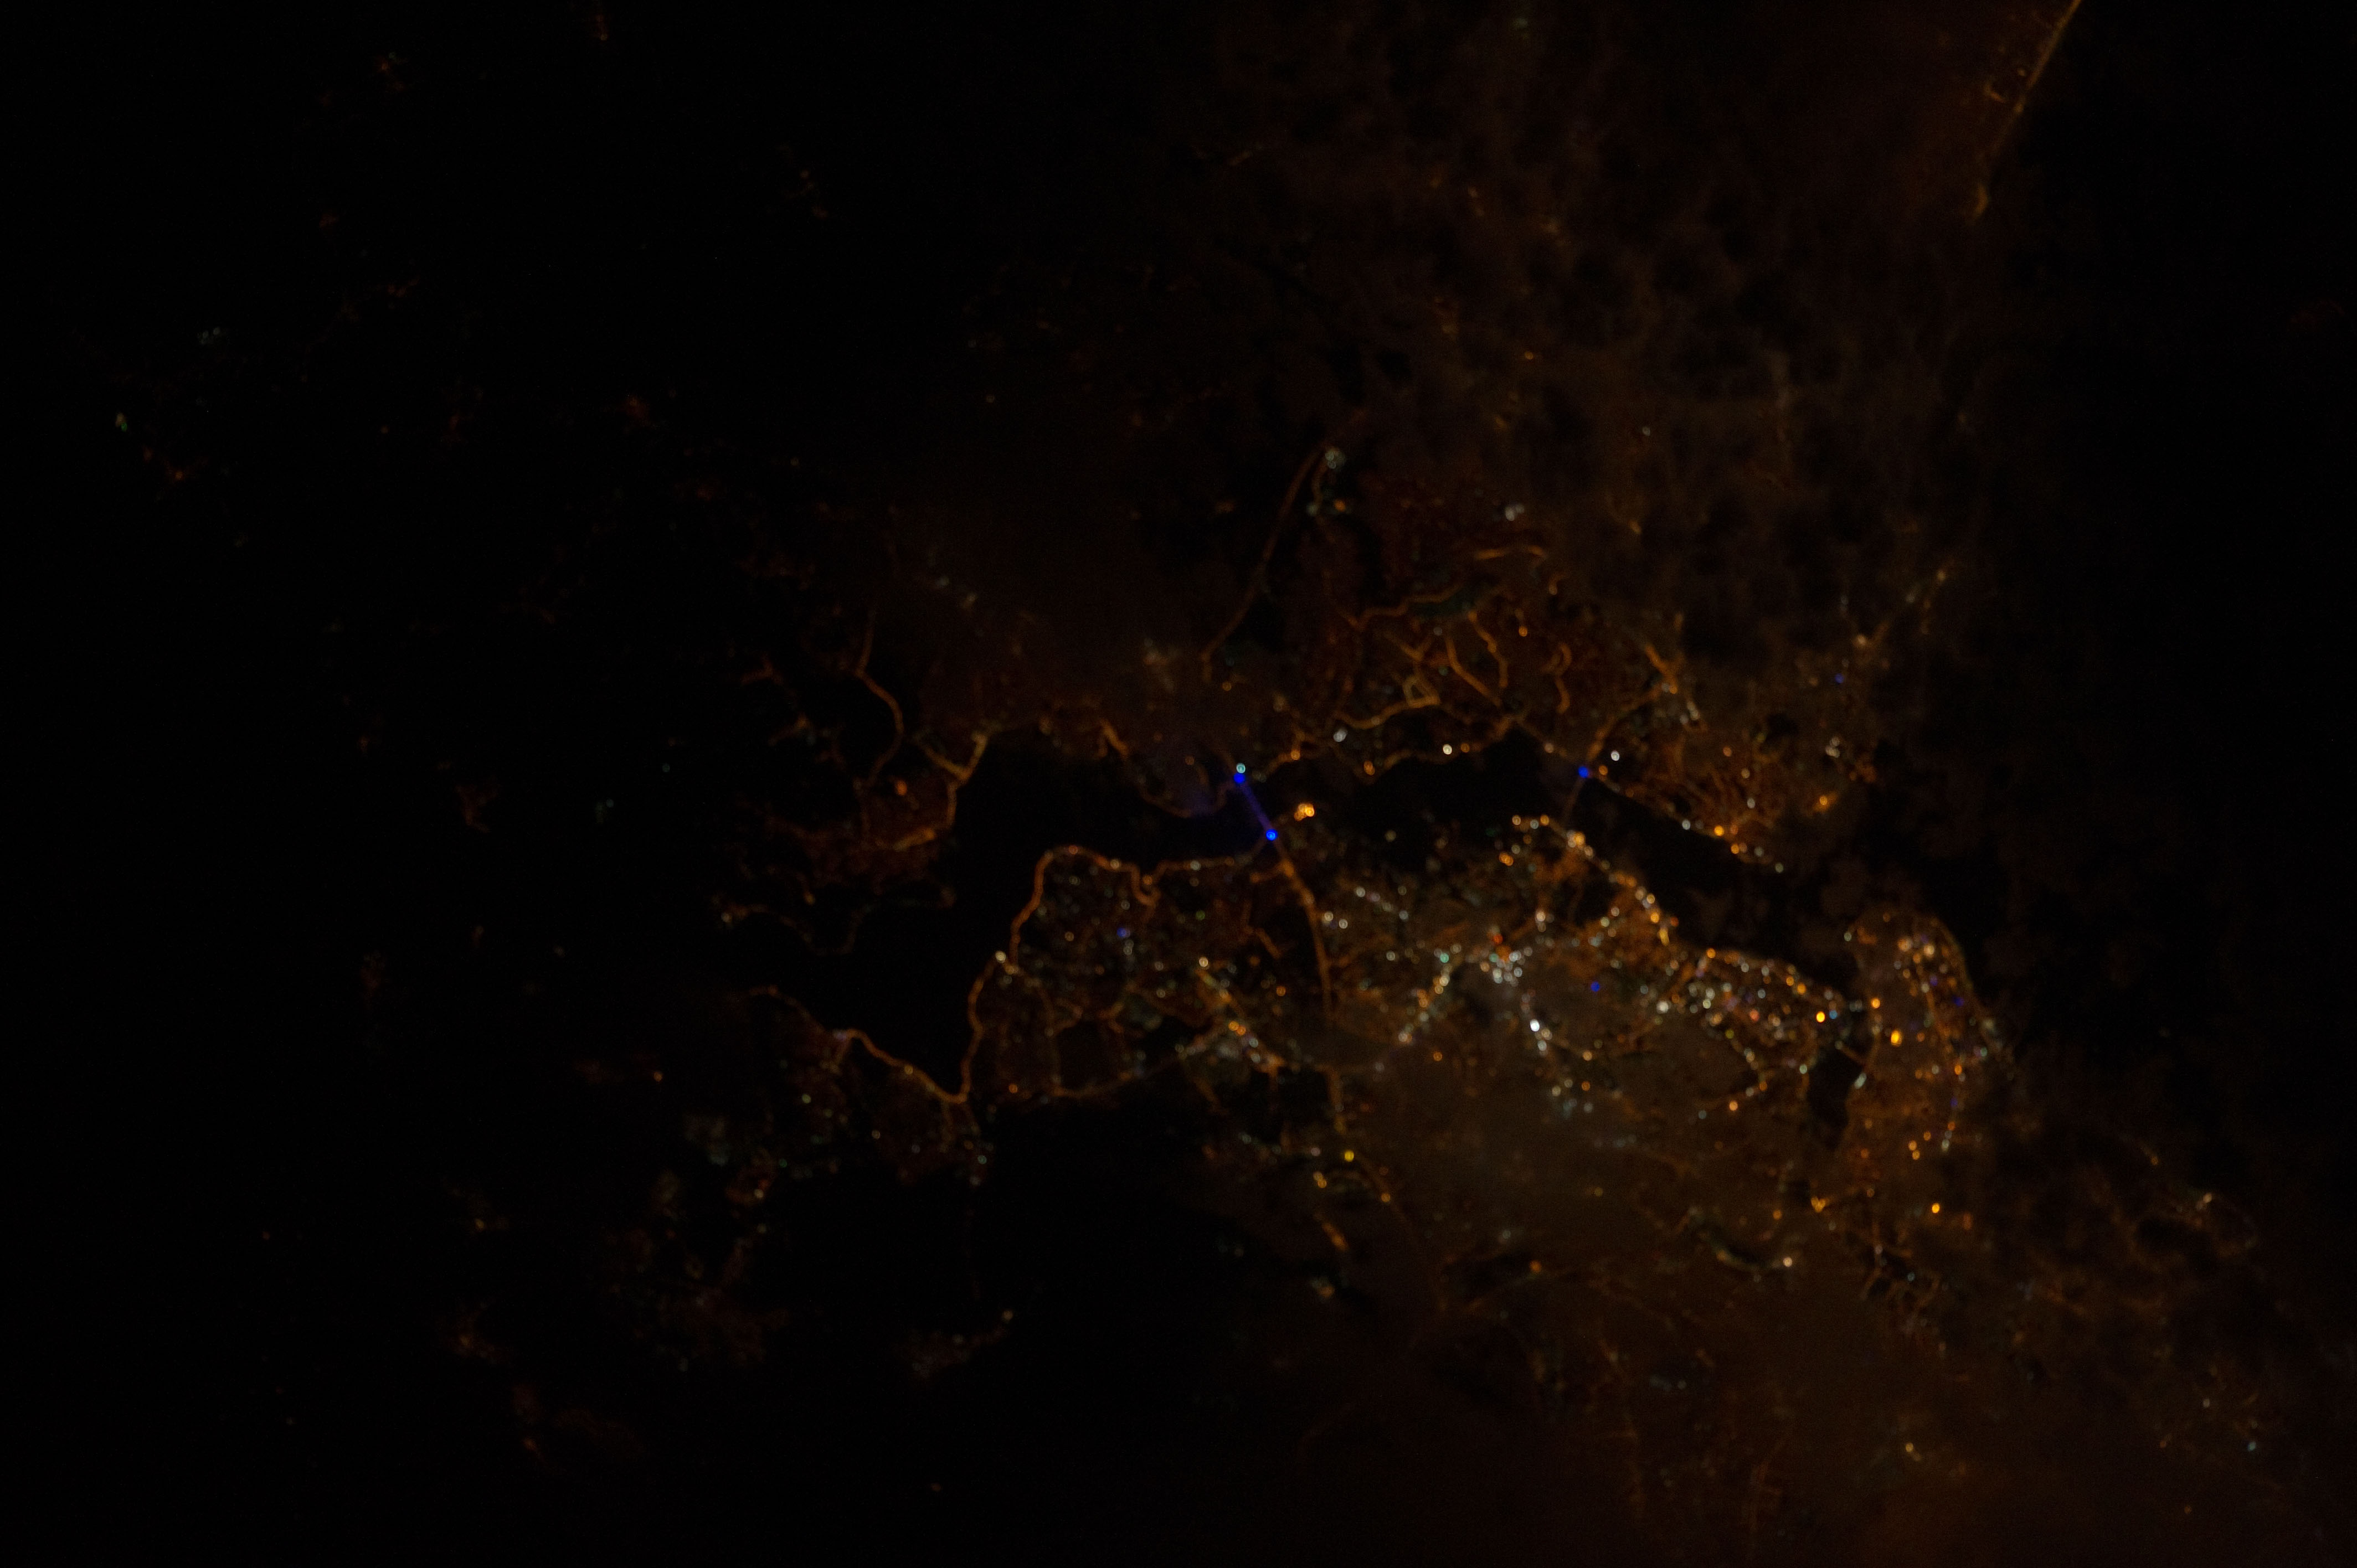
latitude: 41.1
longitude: 29.0
